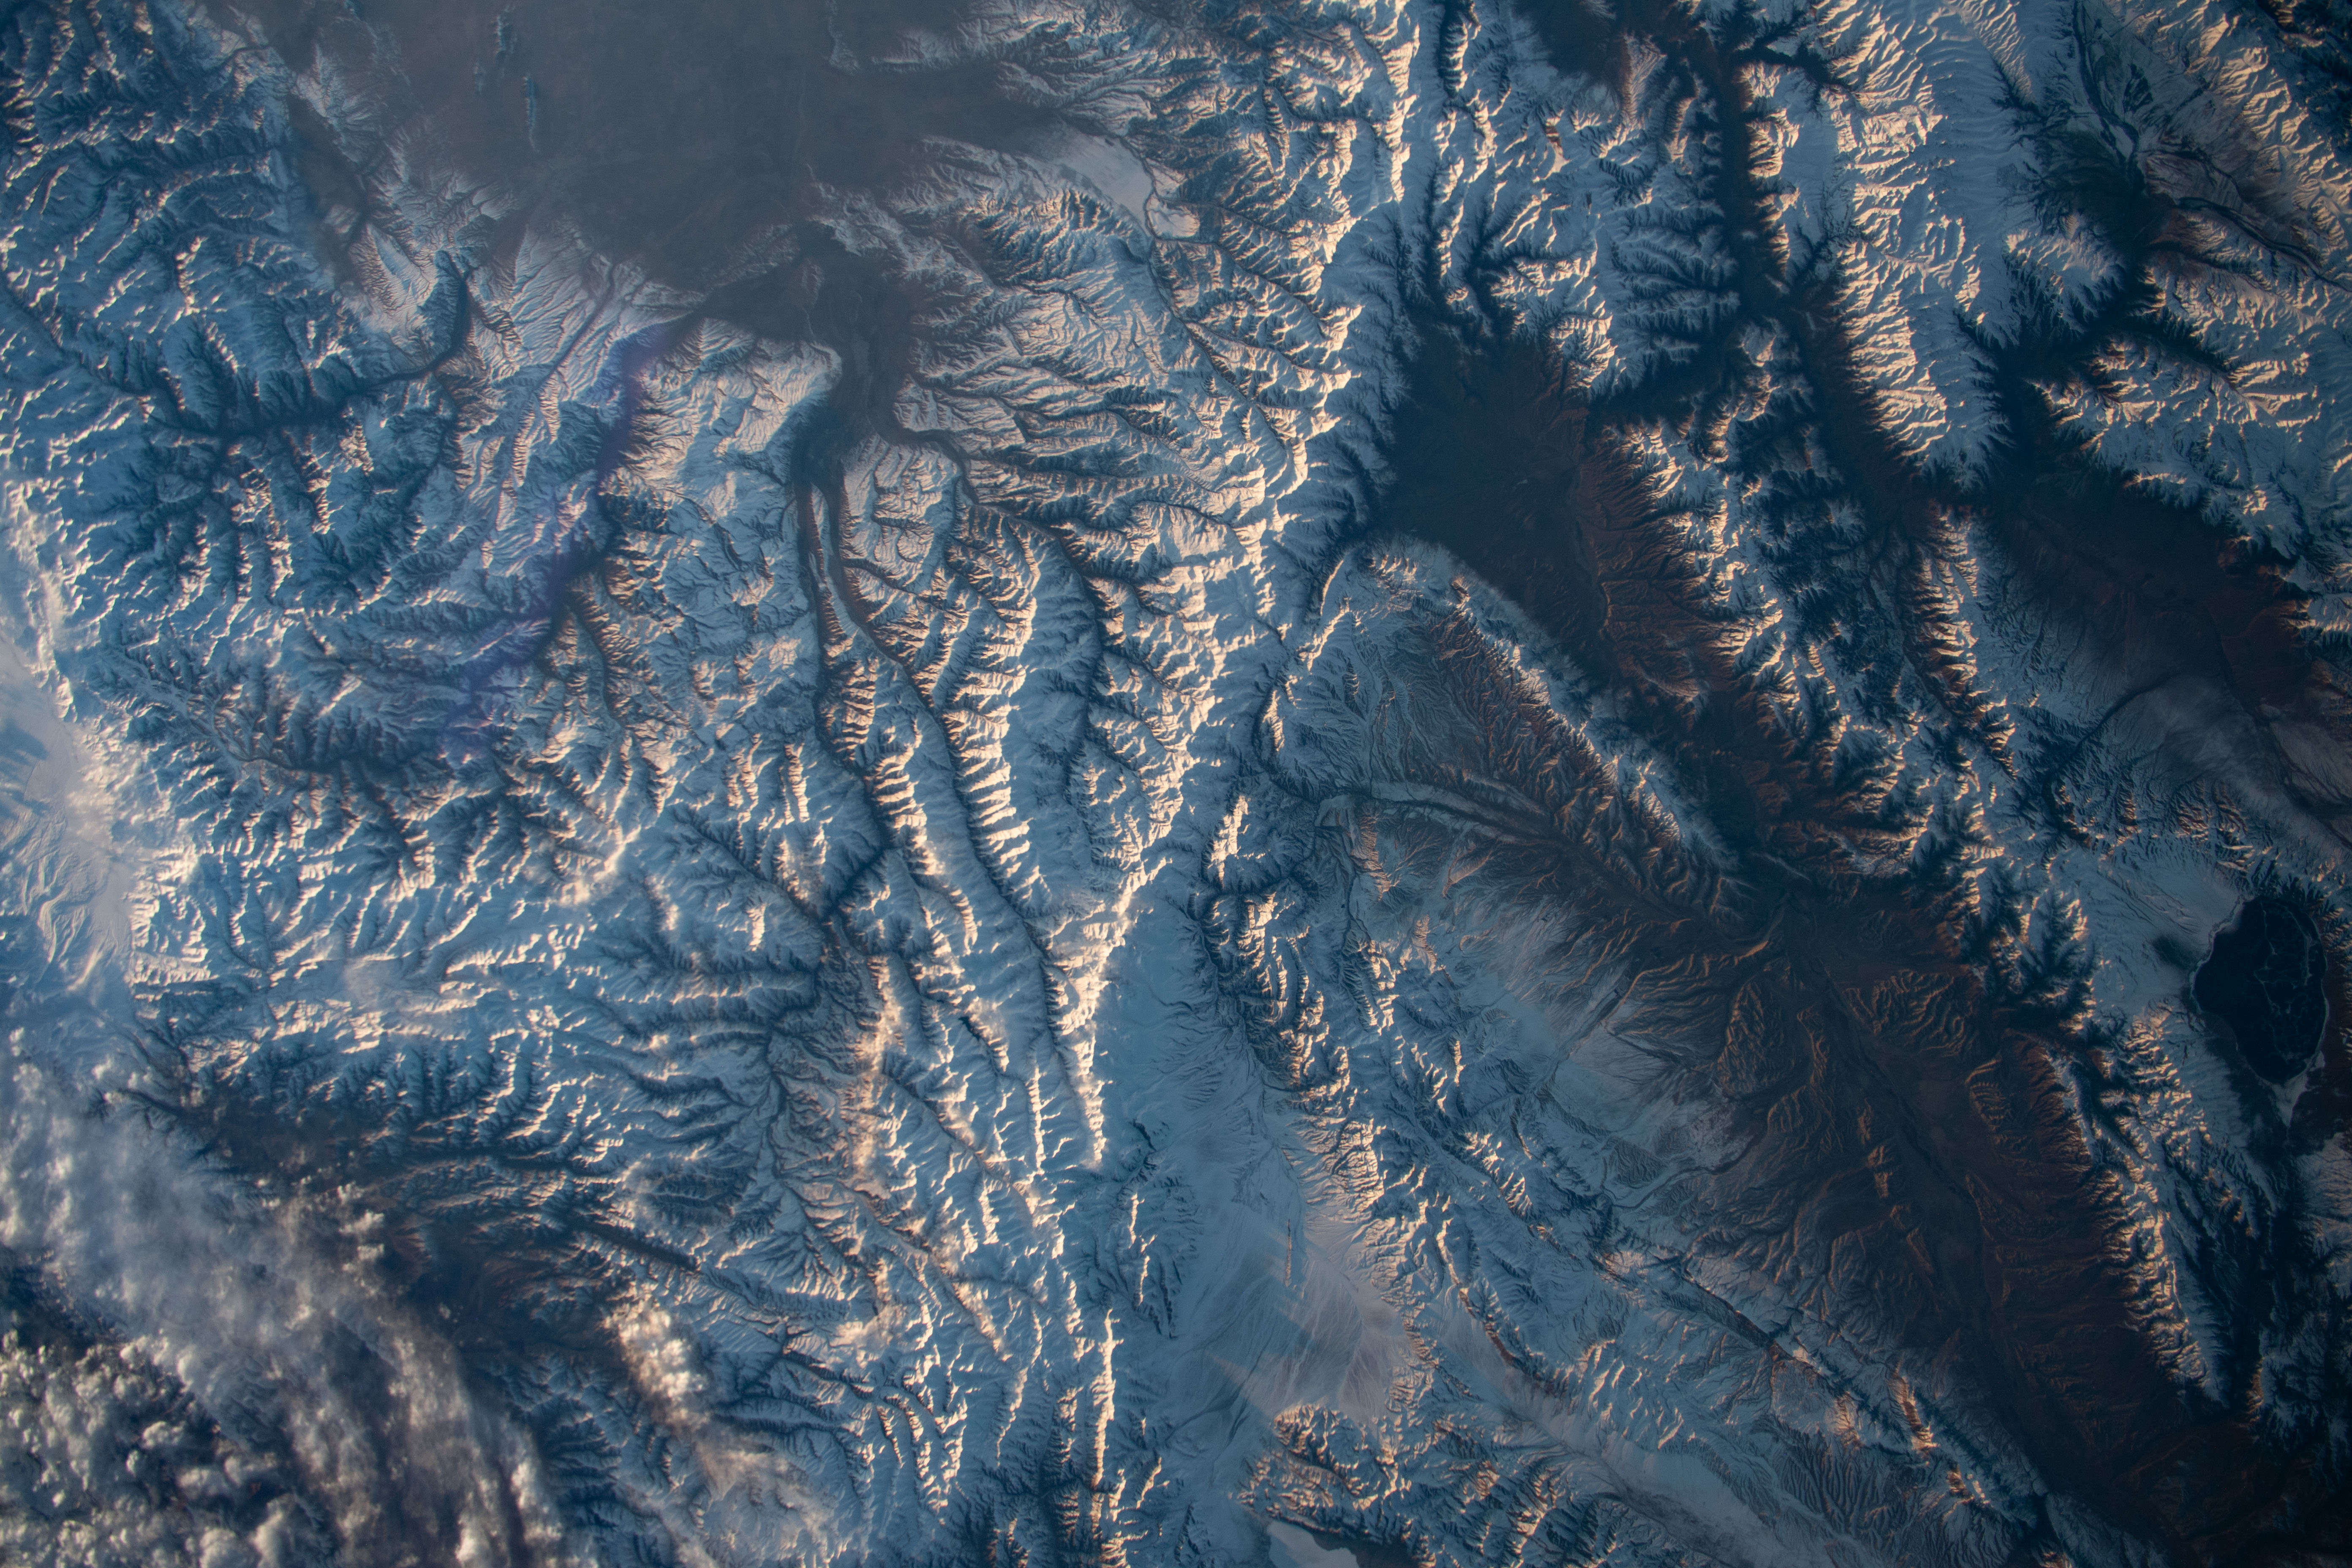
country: KYRGYZSTAN
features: SONG-KUL, TIAN SHAN MOUNTAINS
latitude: 41.0
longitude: 74.0
